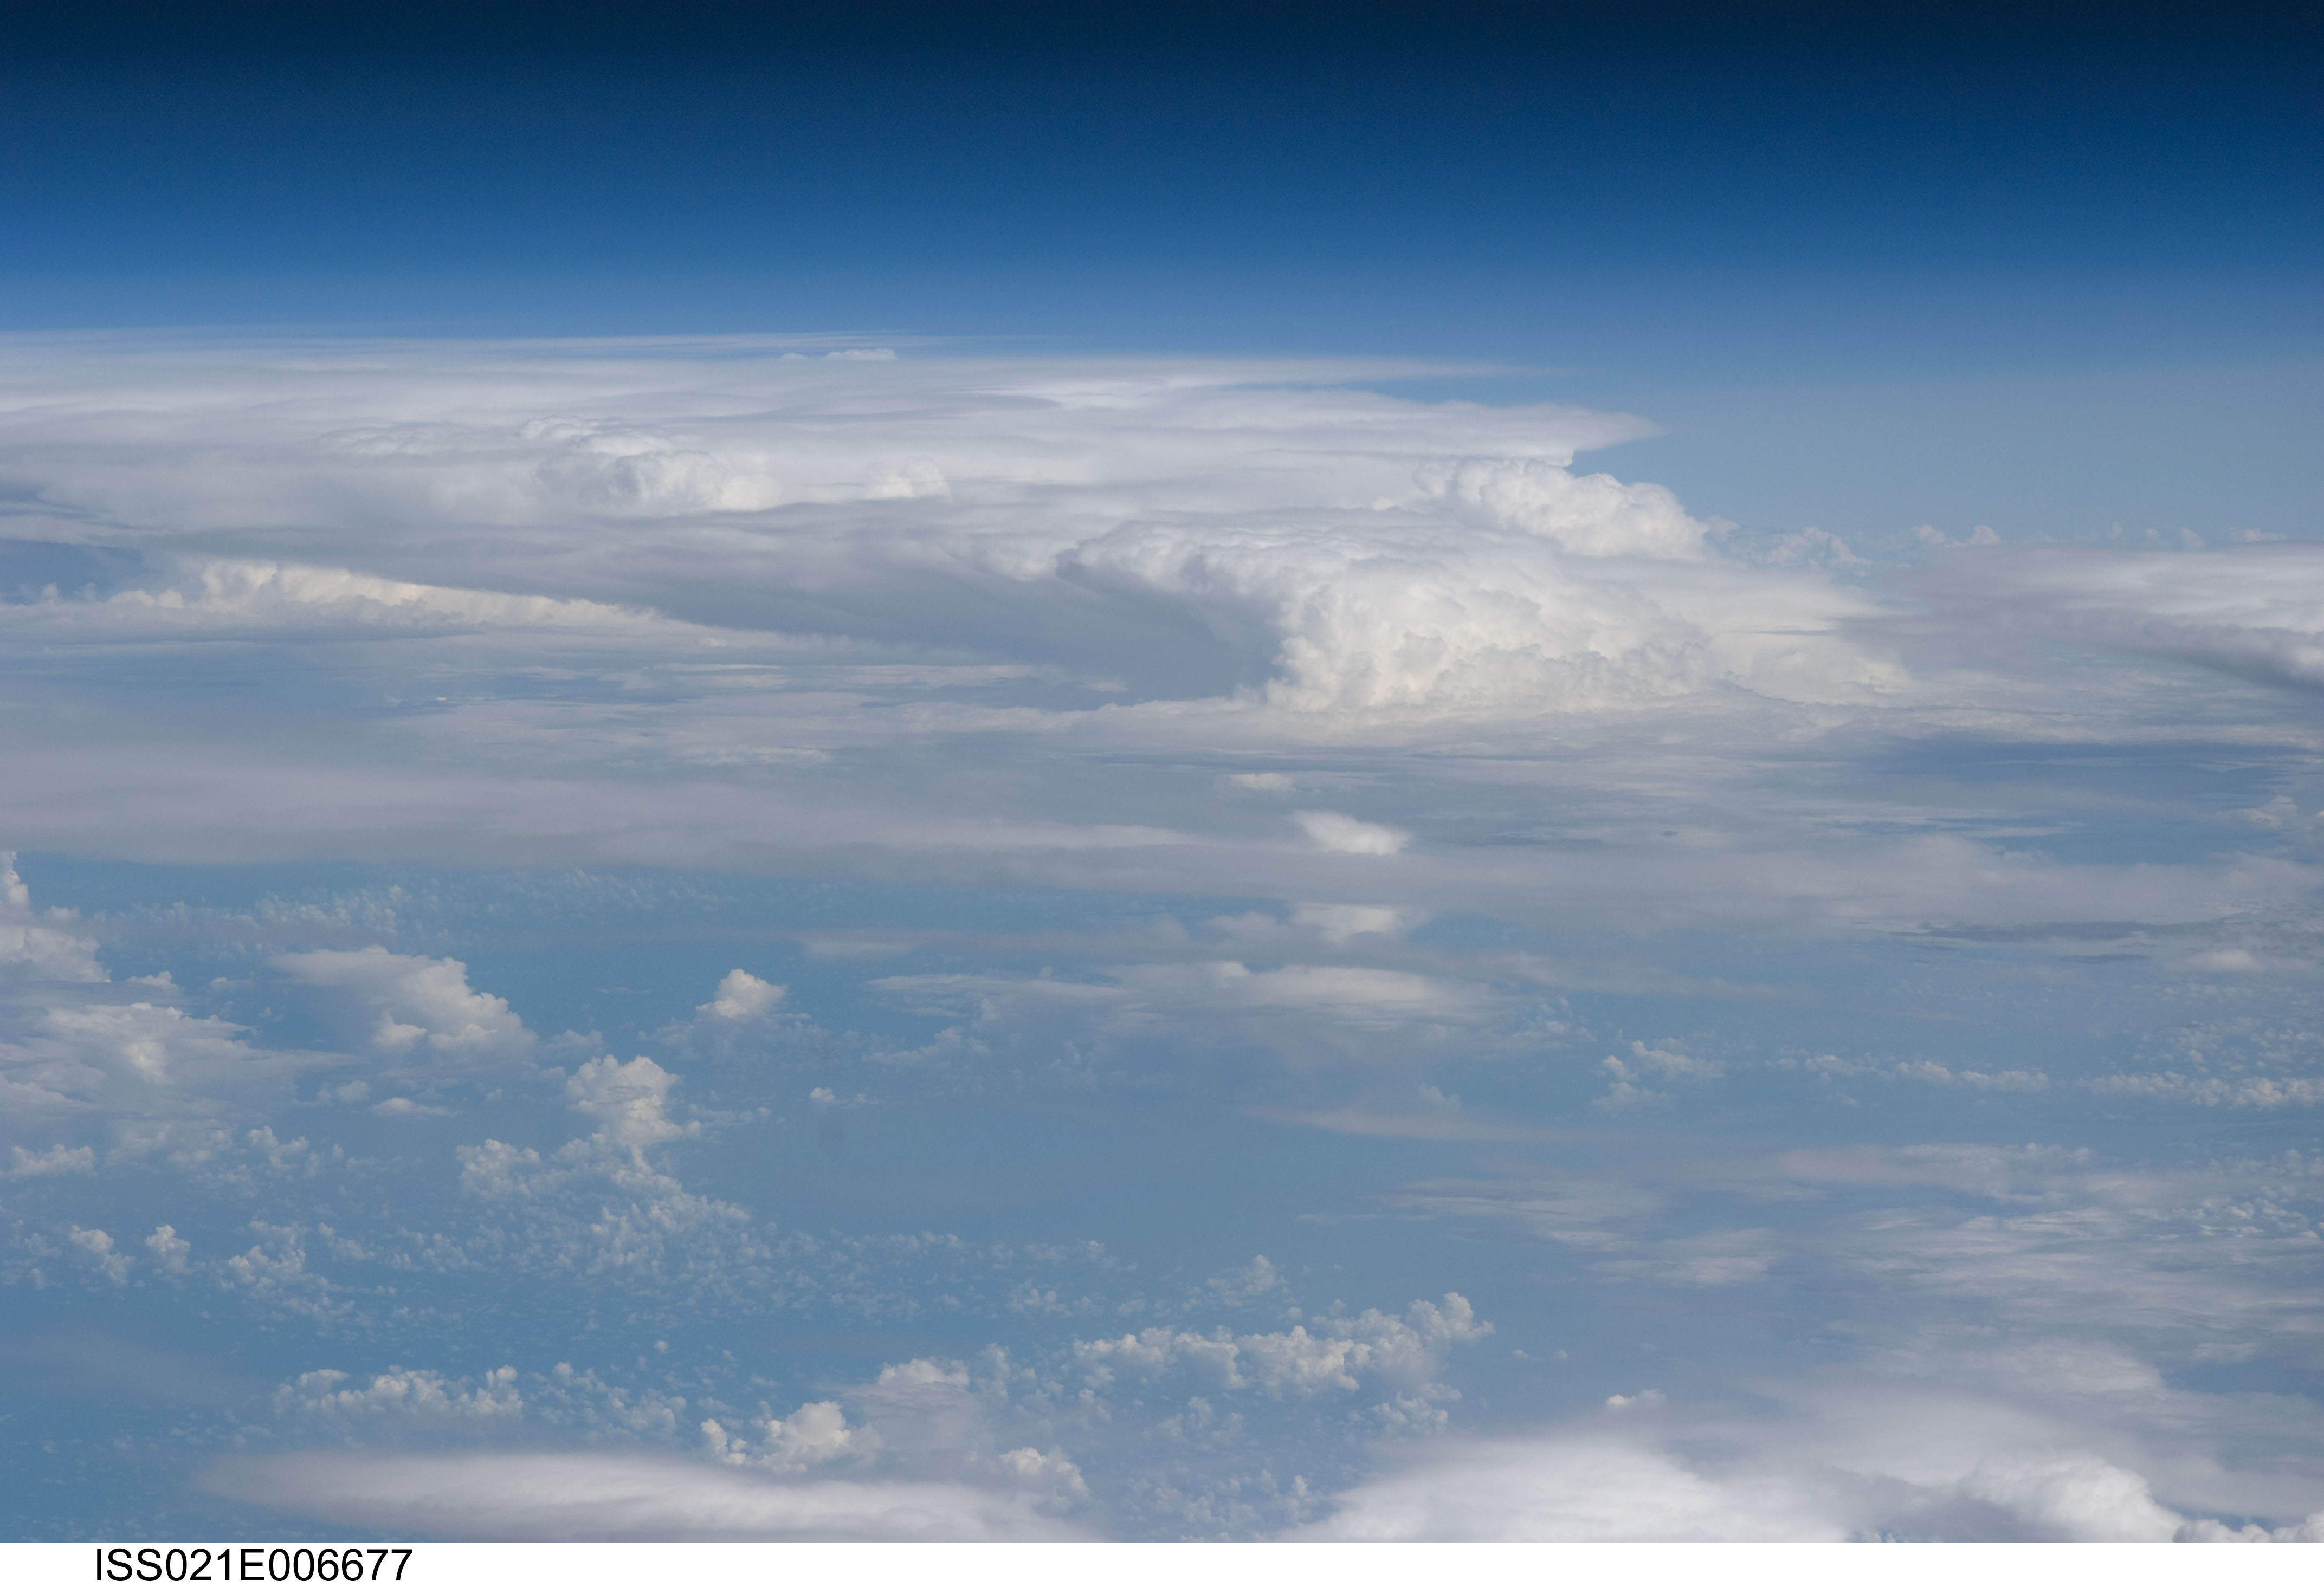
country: ATMOSPHERIC LIMB
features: CLOUDS
